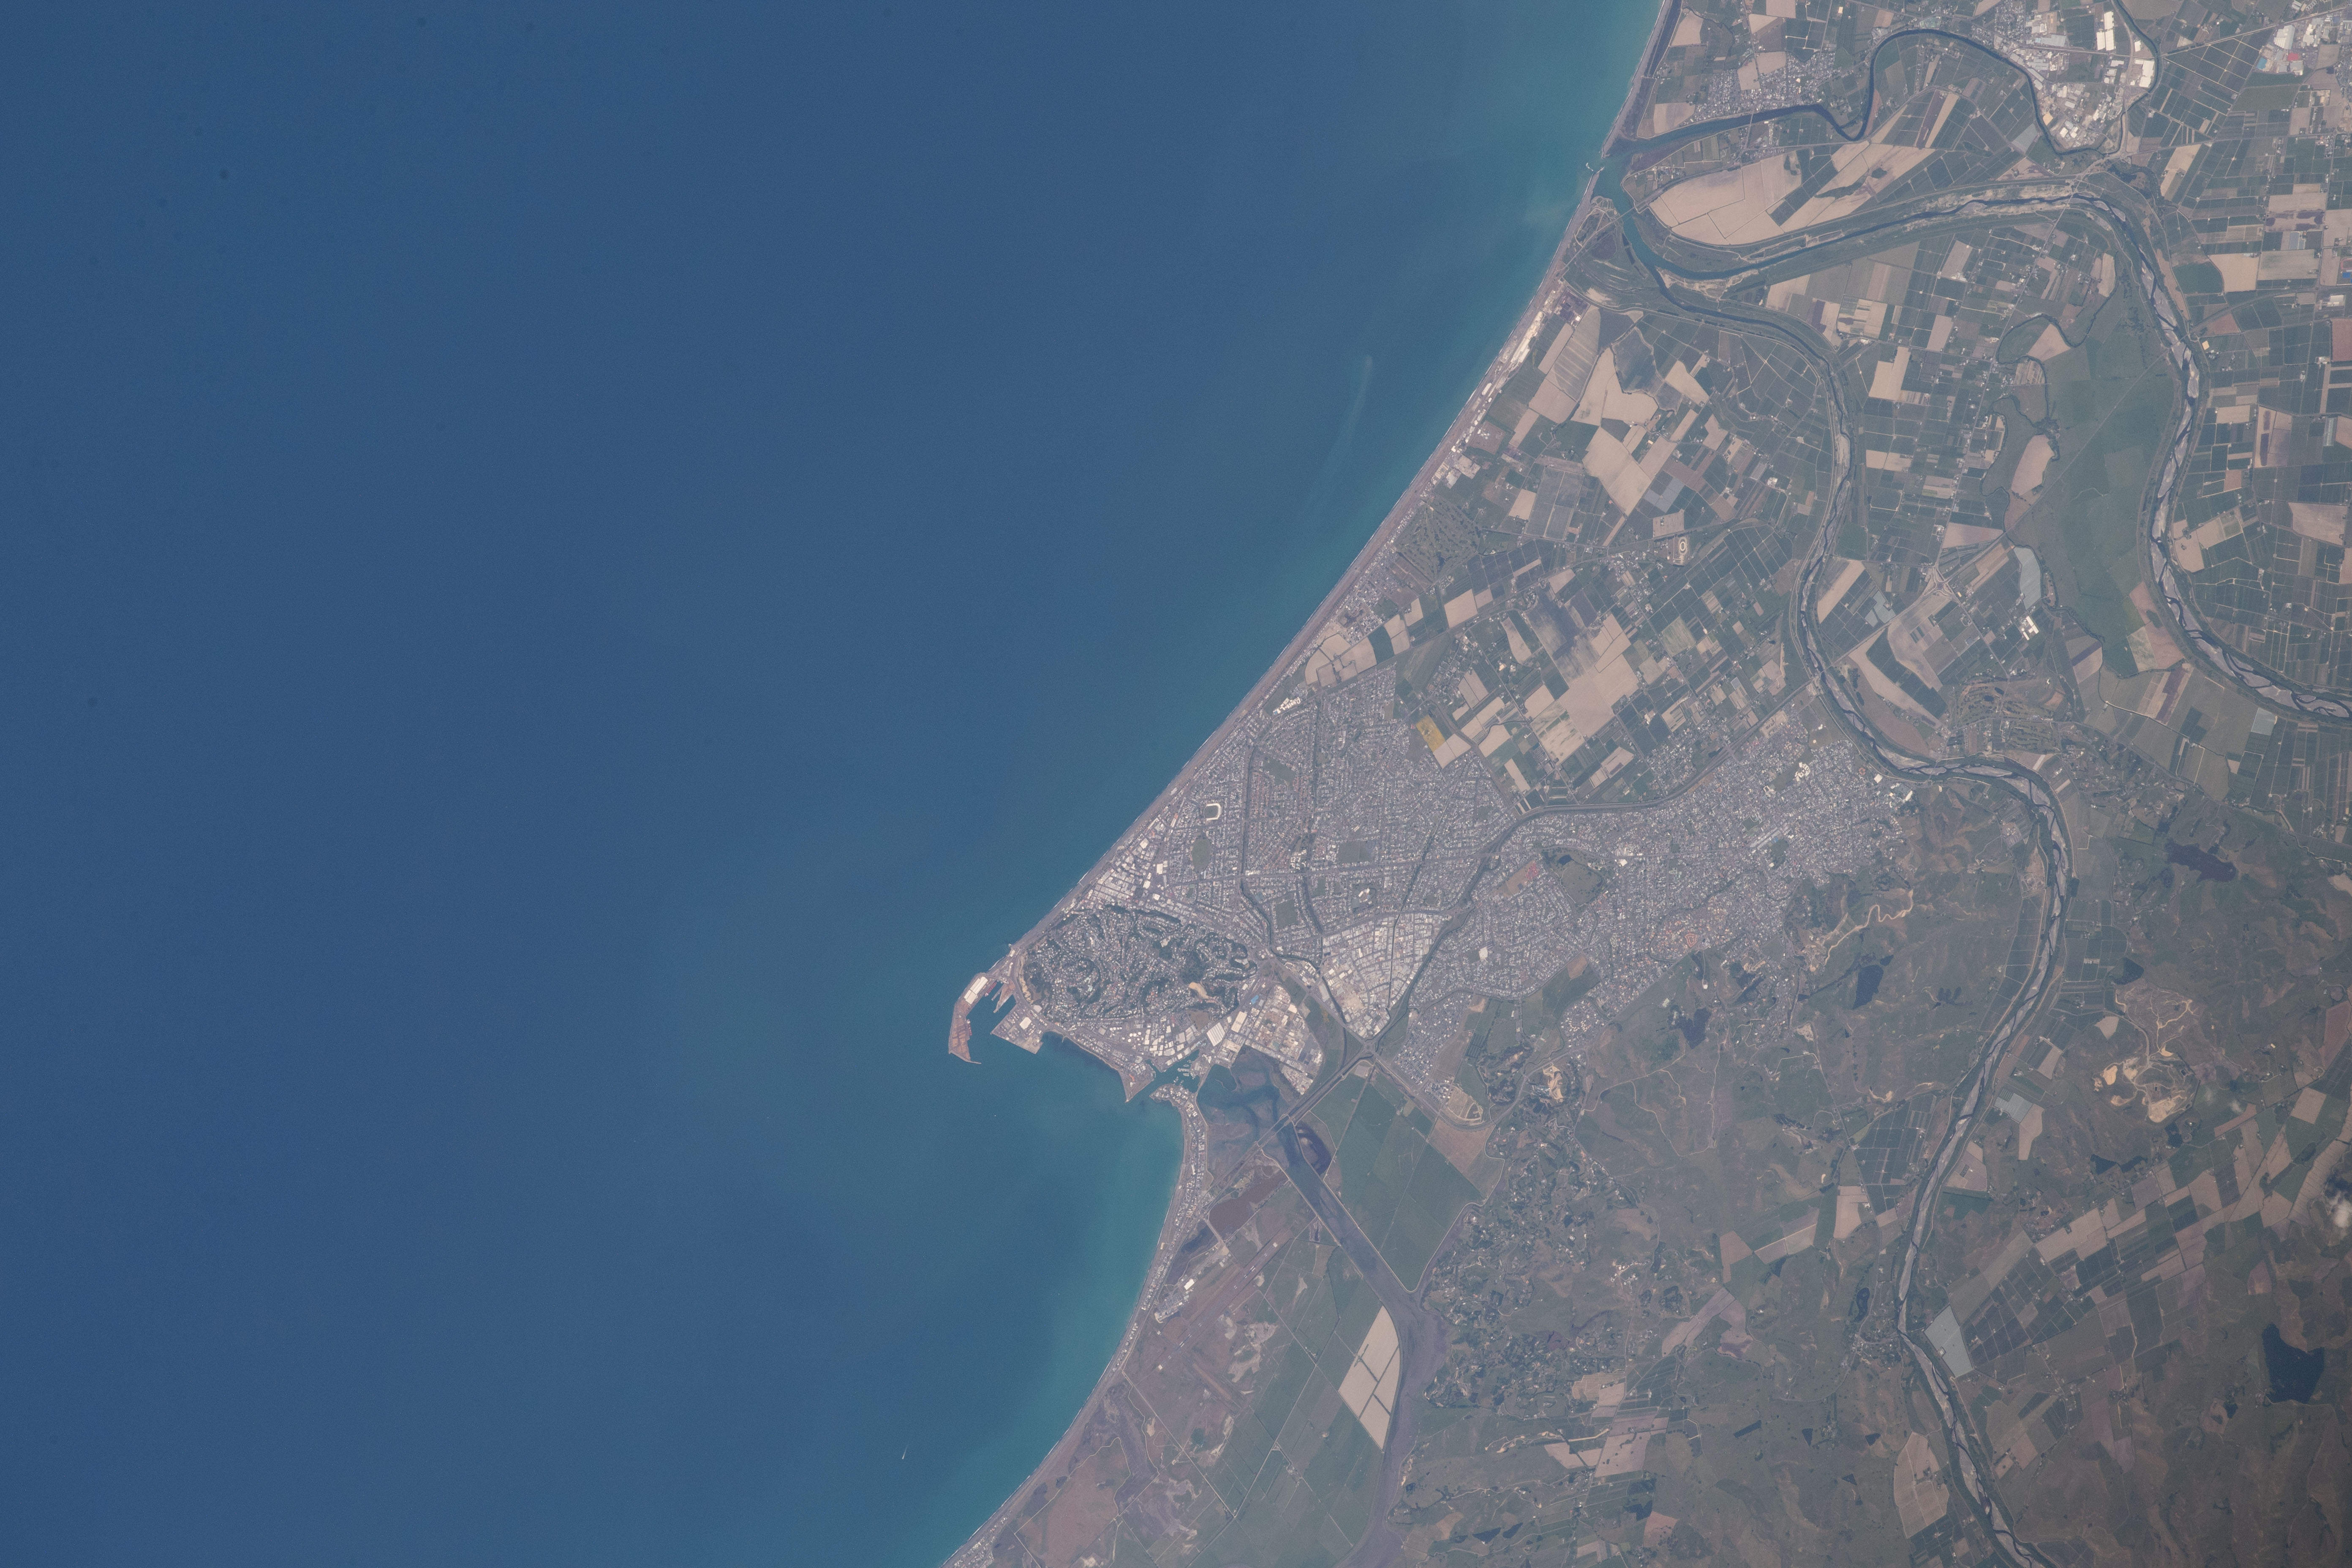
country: NEW ZEALAND-NI
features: ONEKAWA,NGARURORO RIVER,AHURIRI,NAPIER,GREEN MEADOWS,TARADALE
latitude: -39.5
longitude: 176.9
